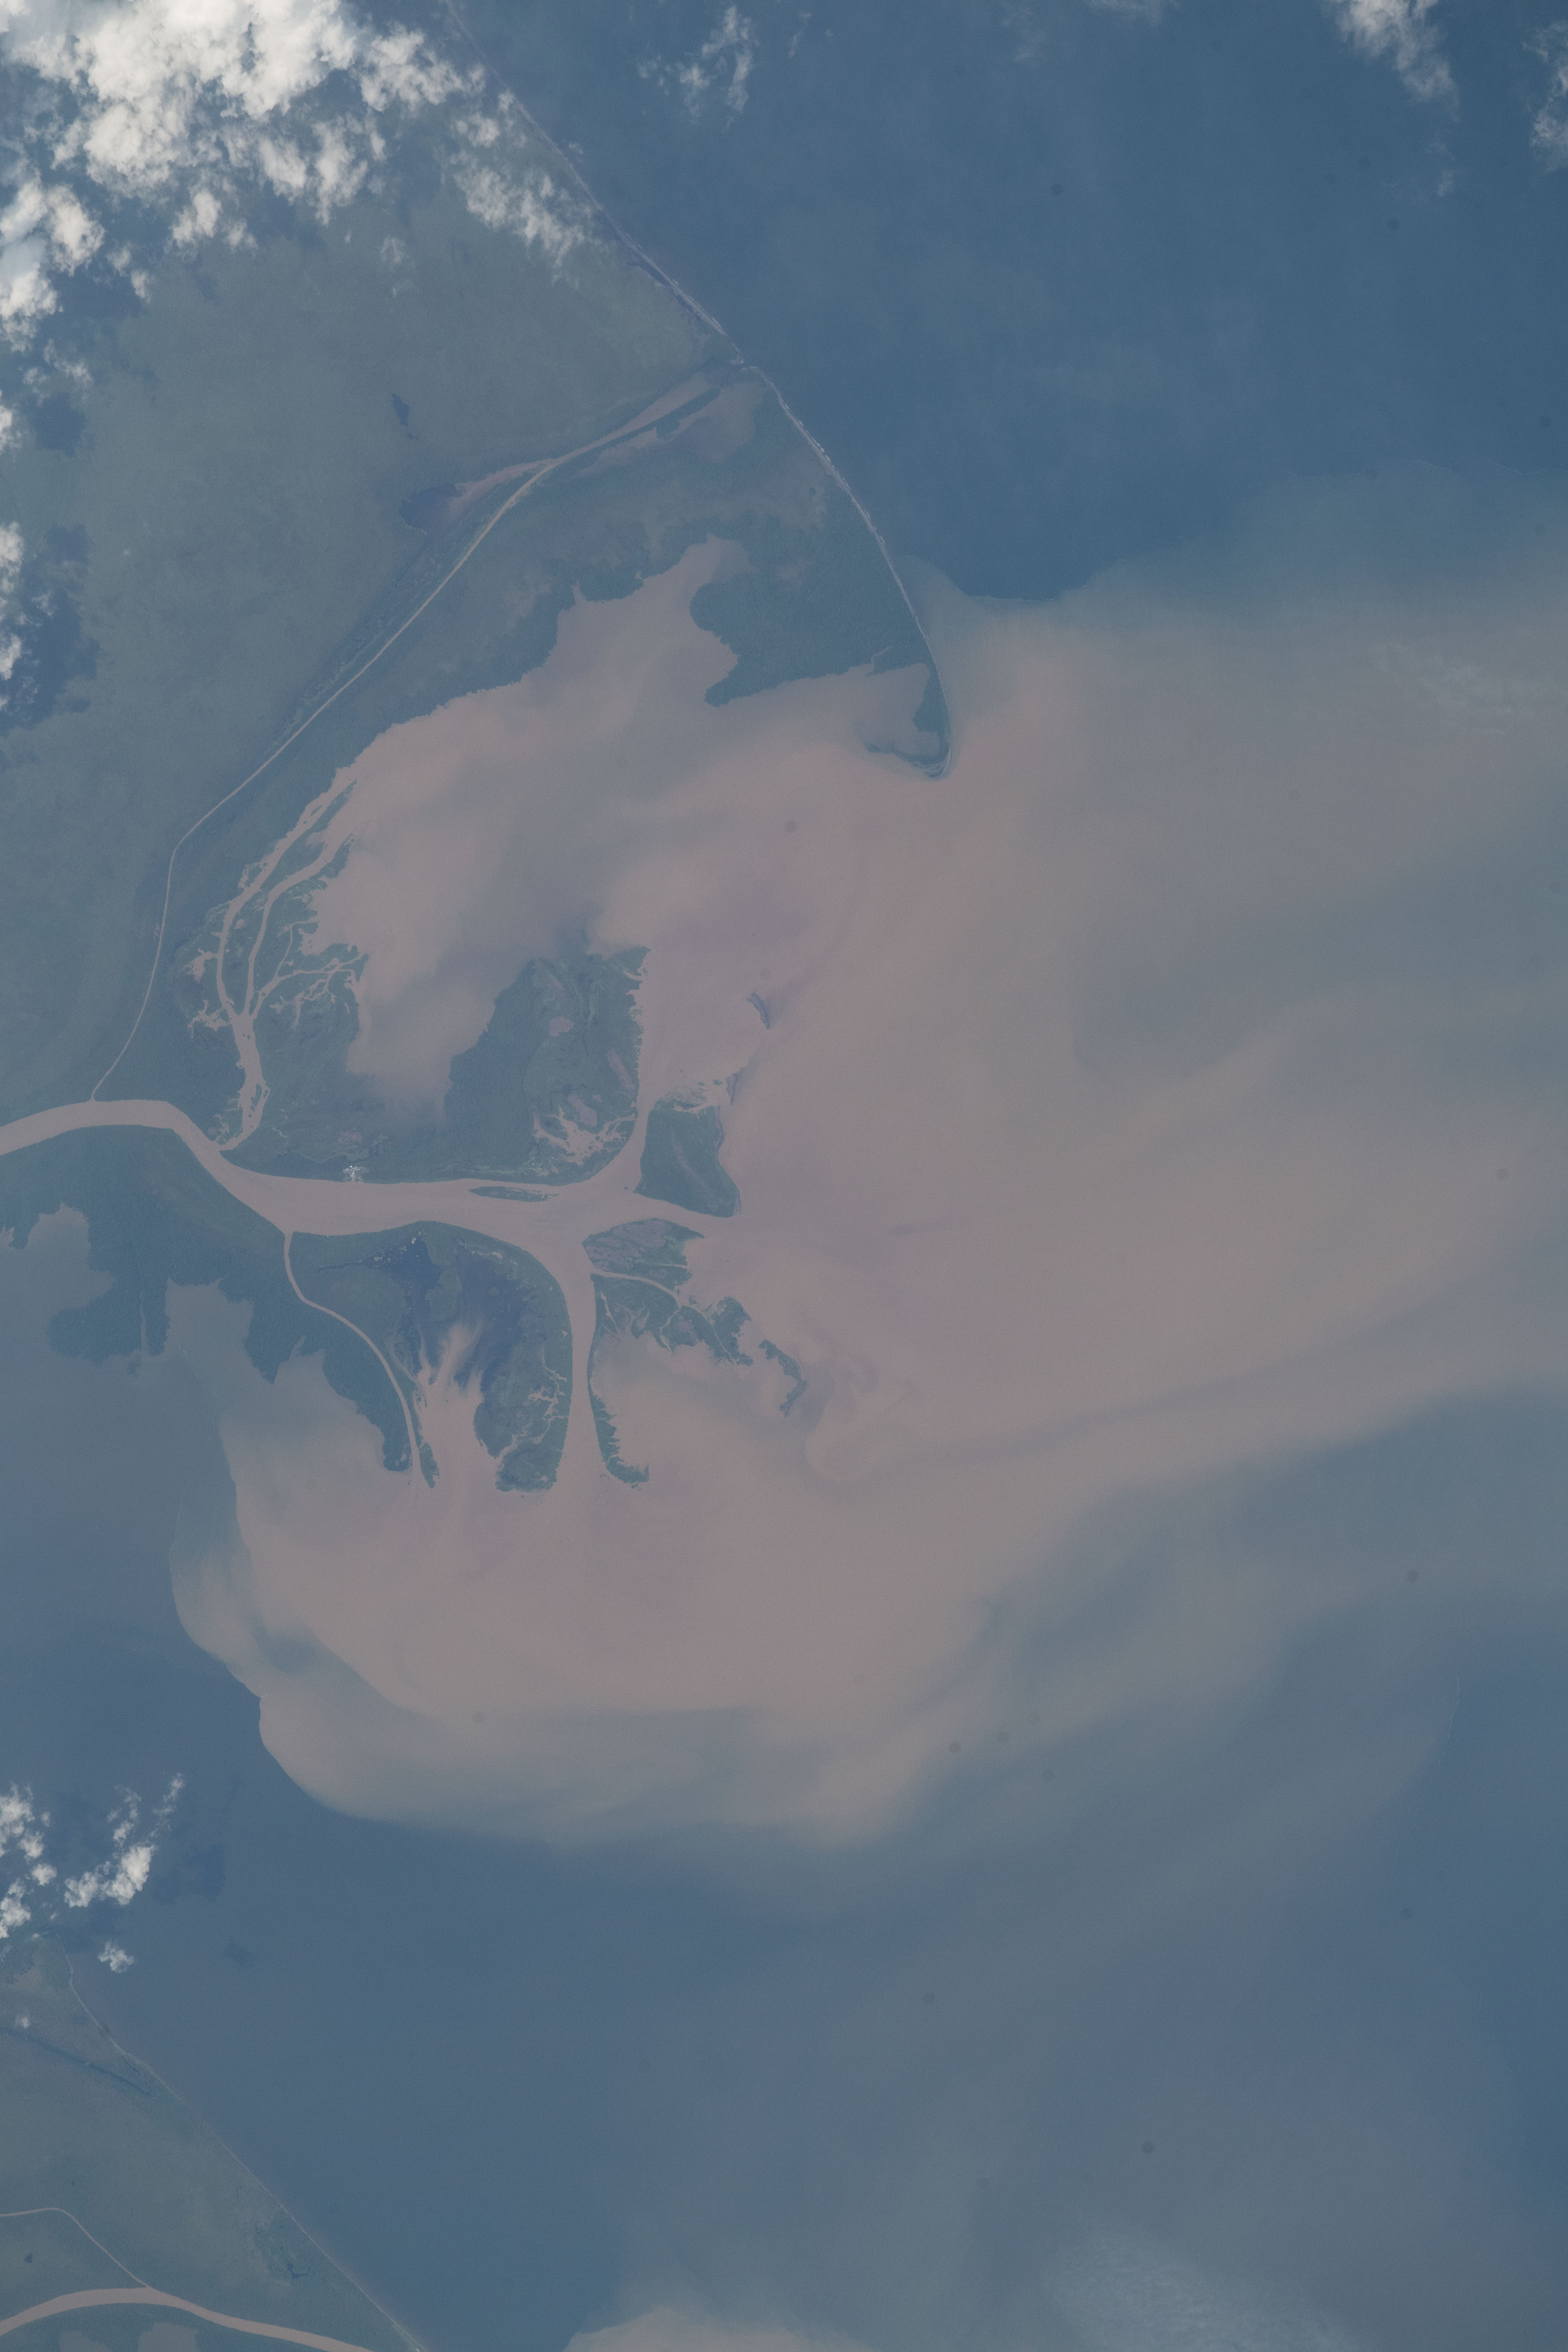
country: COLOMBIA
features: UNGUIA, TURBO, NUEVA COLONIA, CAREPA
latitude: 8.2
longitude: -76.9
